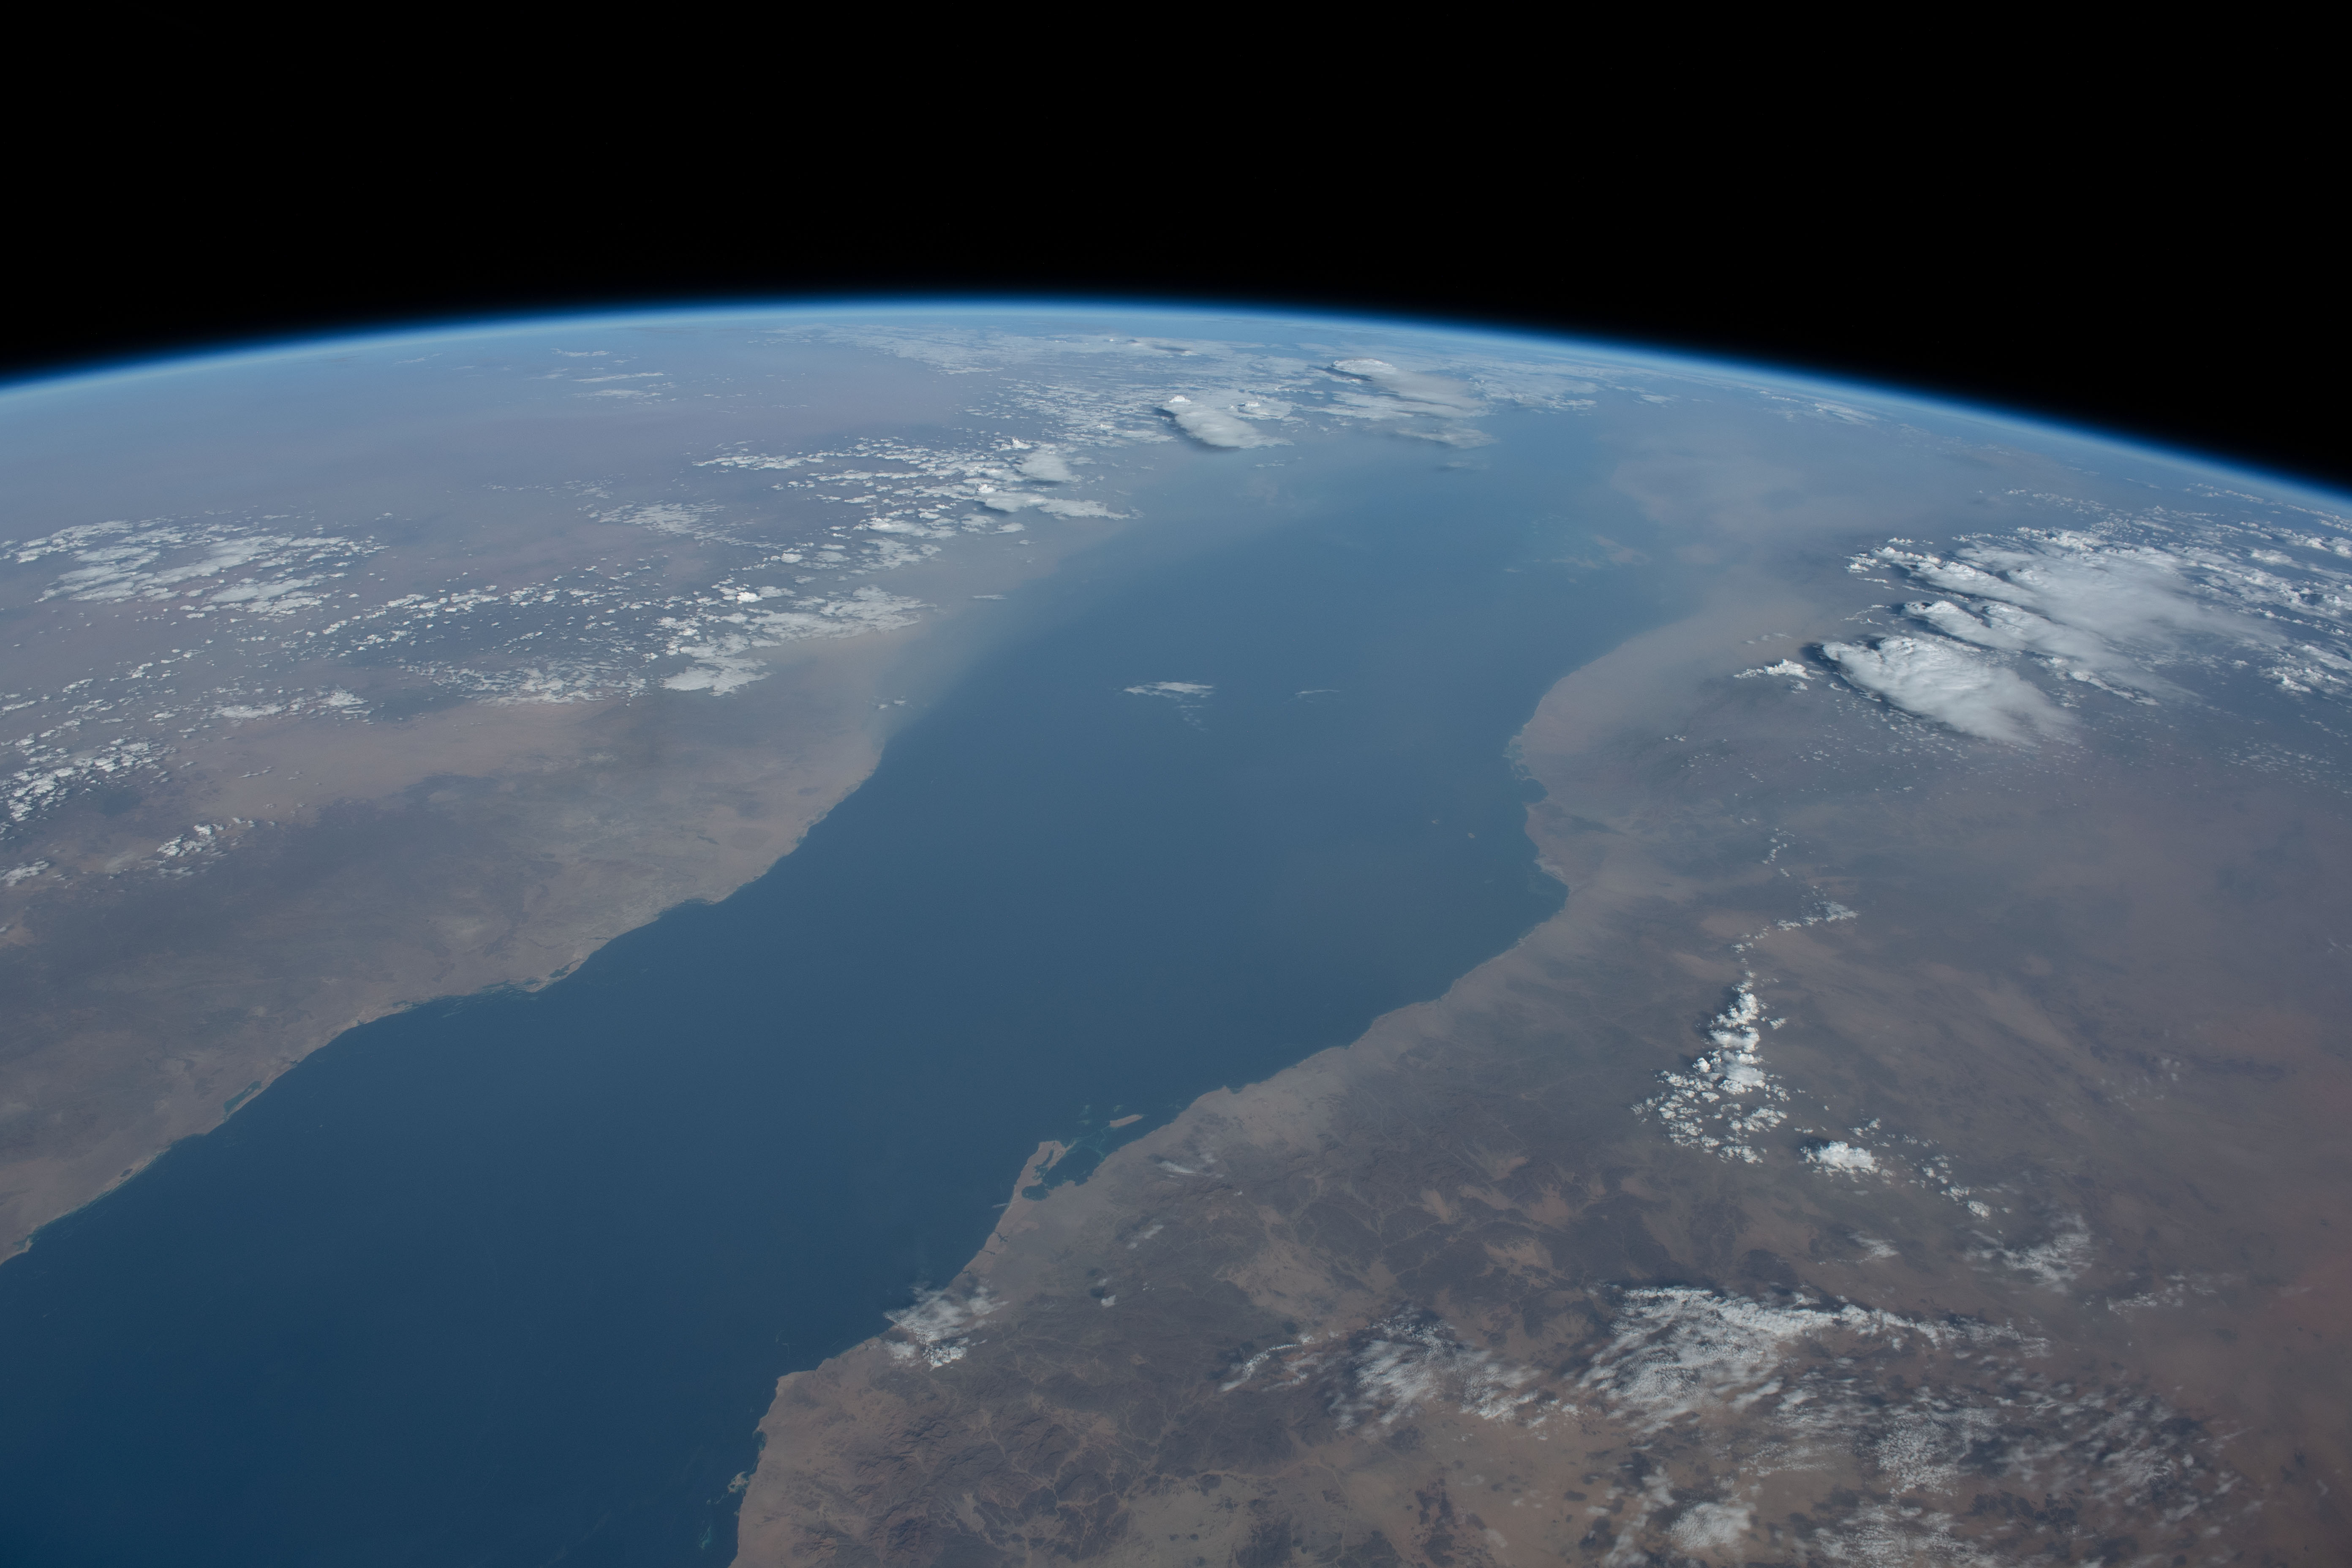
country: RED SEA
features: RED SEA, TAIF, MECCA, AL MASHAIR, AL LITH
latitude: 19.7
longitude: 39.1
